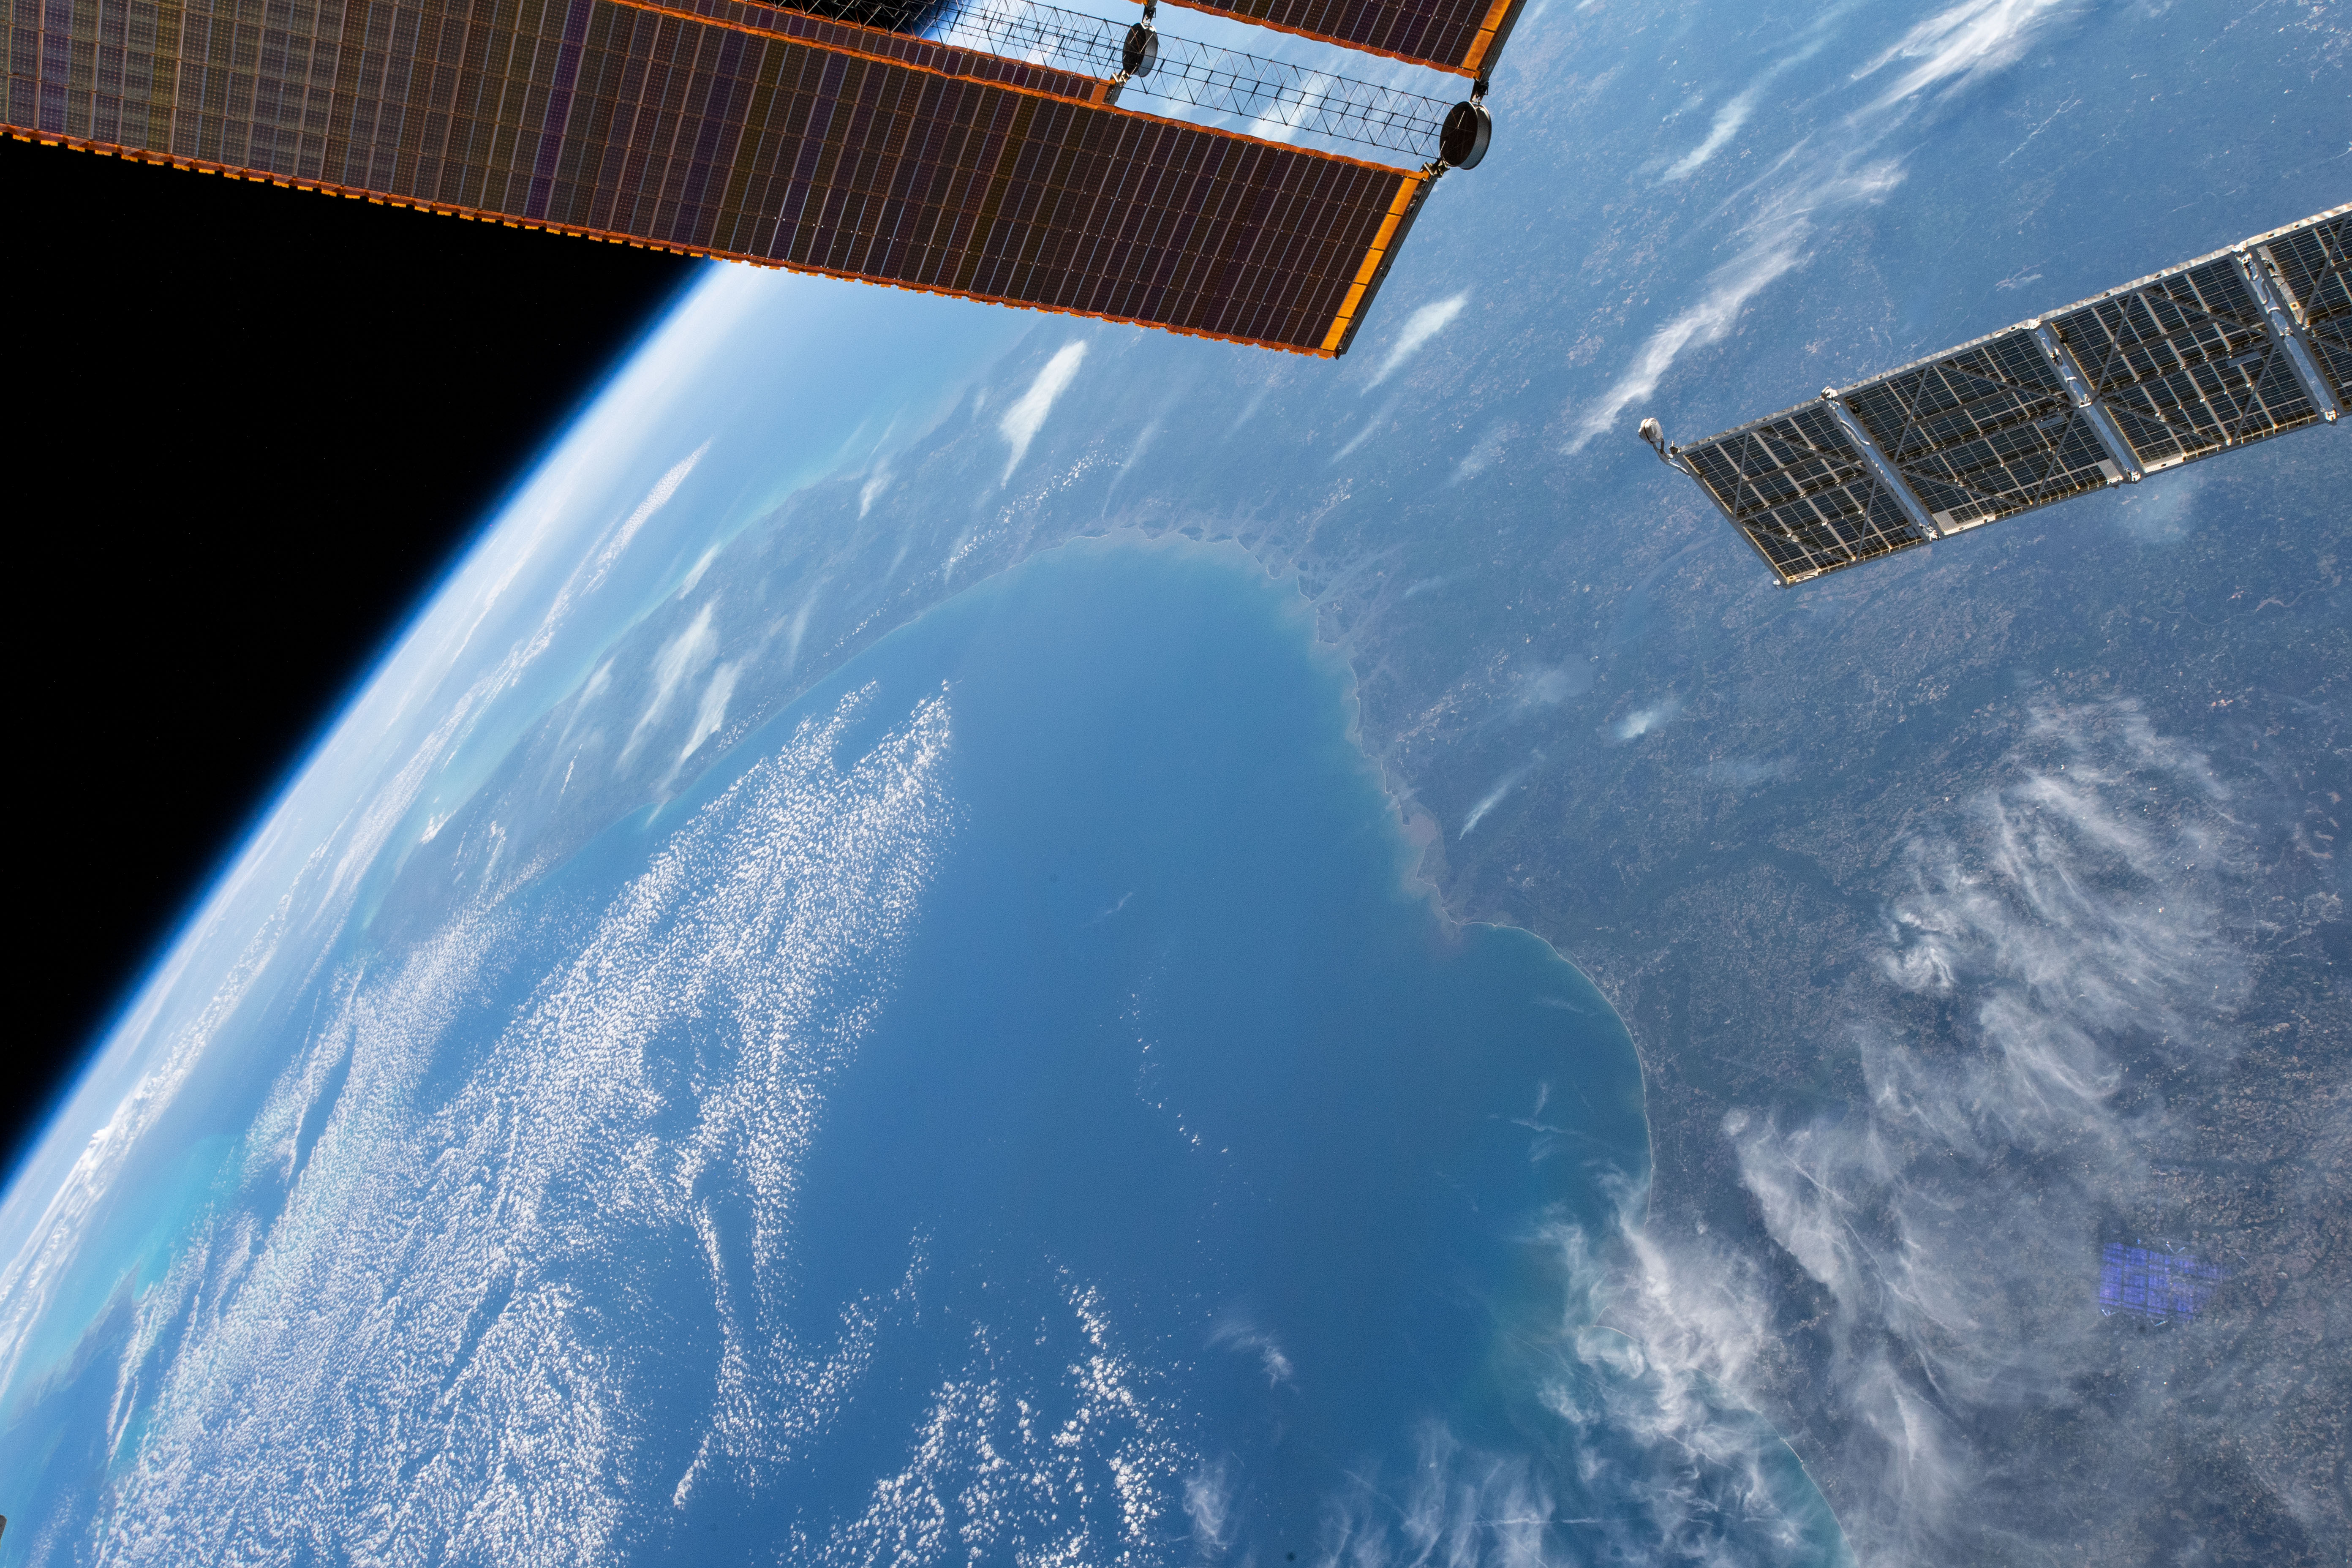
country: USA-GEORGIA
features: CAPE ISLAND, CHARLESTON, SAVANNAH, RICHARDSON HILLS, JACKSONVILLE, COLUMBIA
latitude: 31.0
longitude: -80.0
